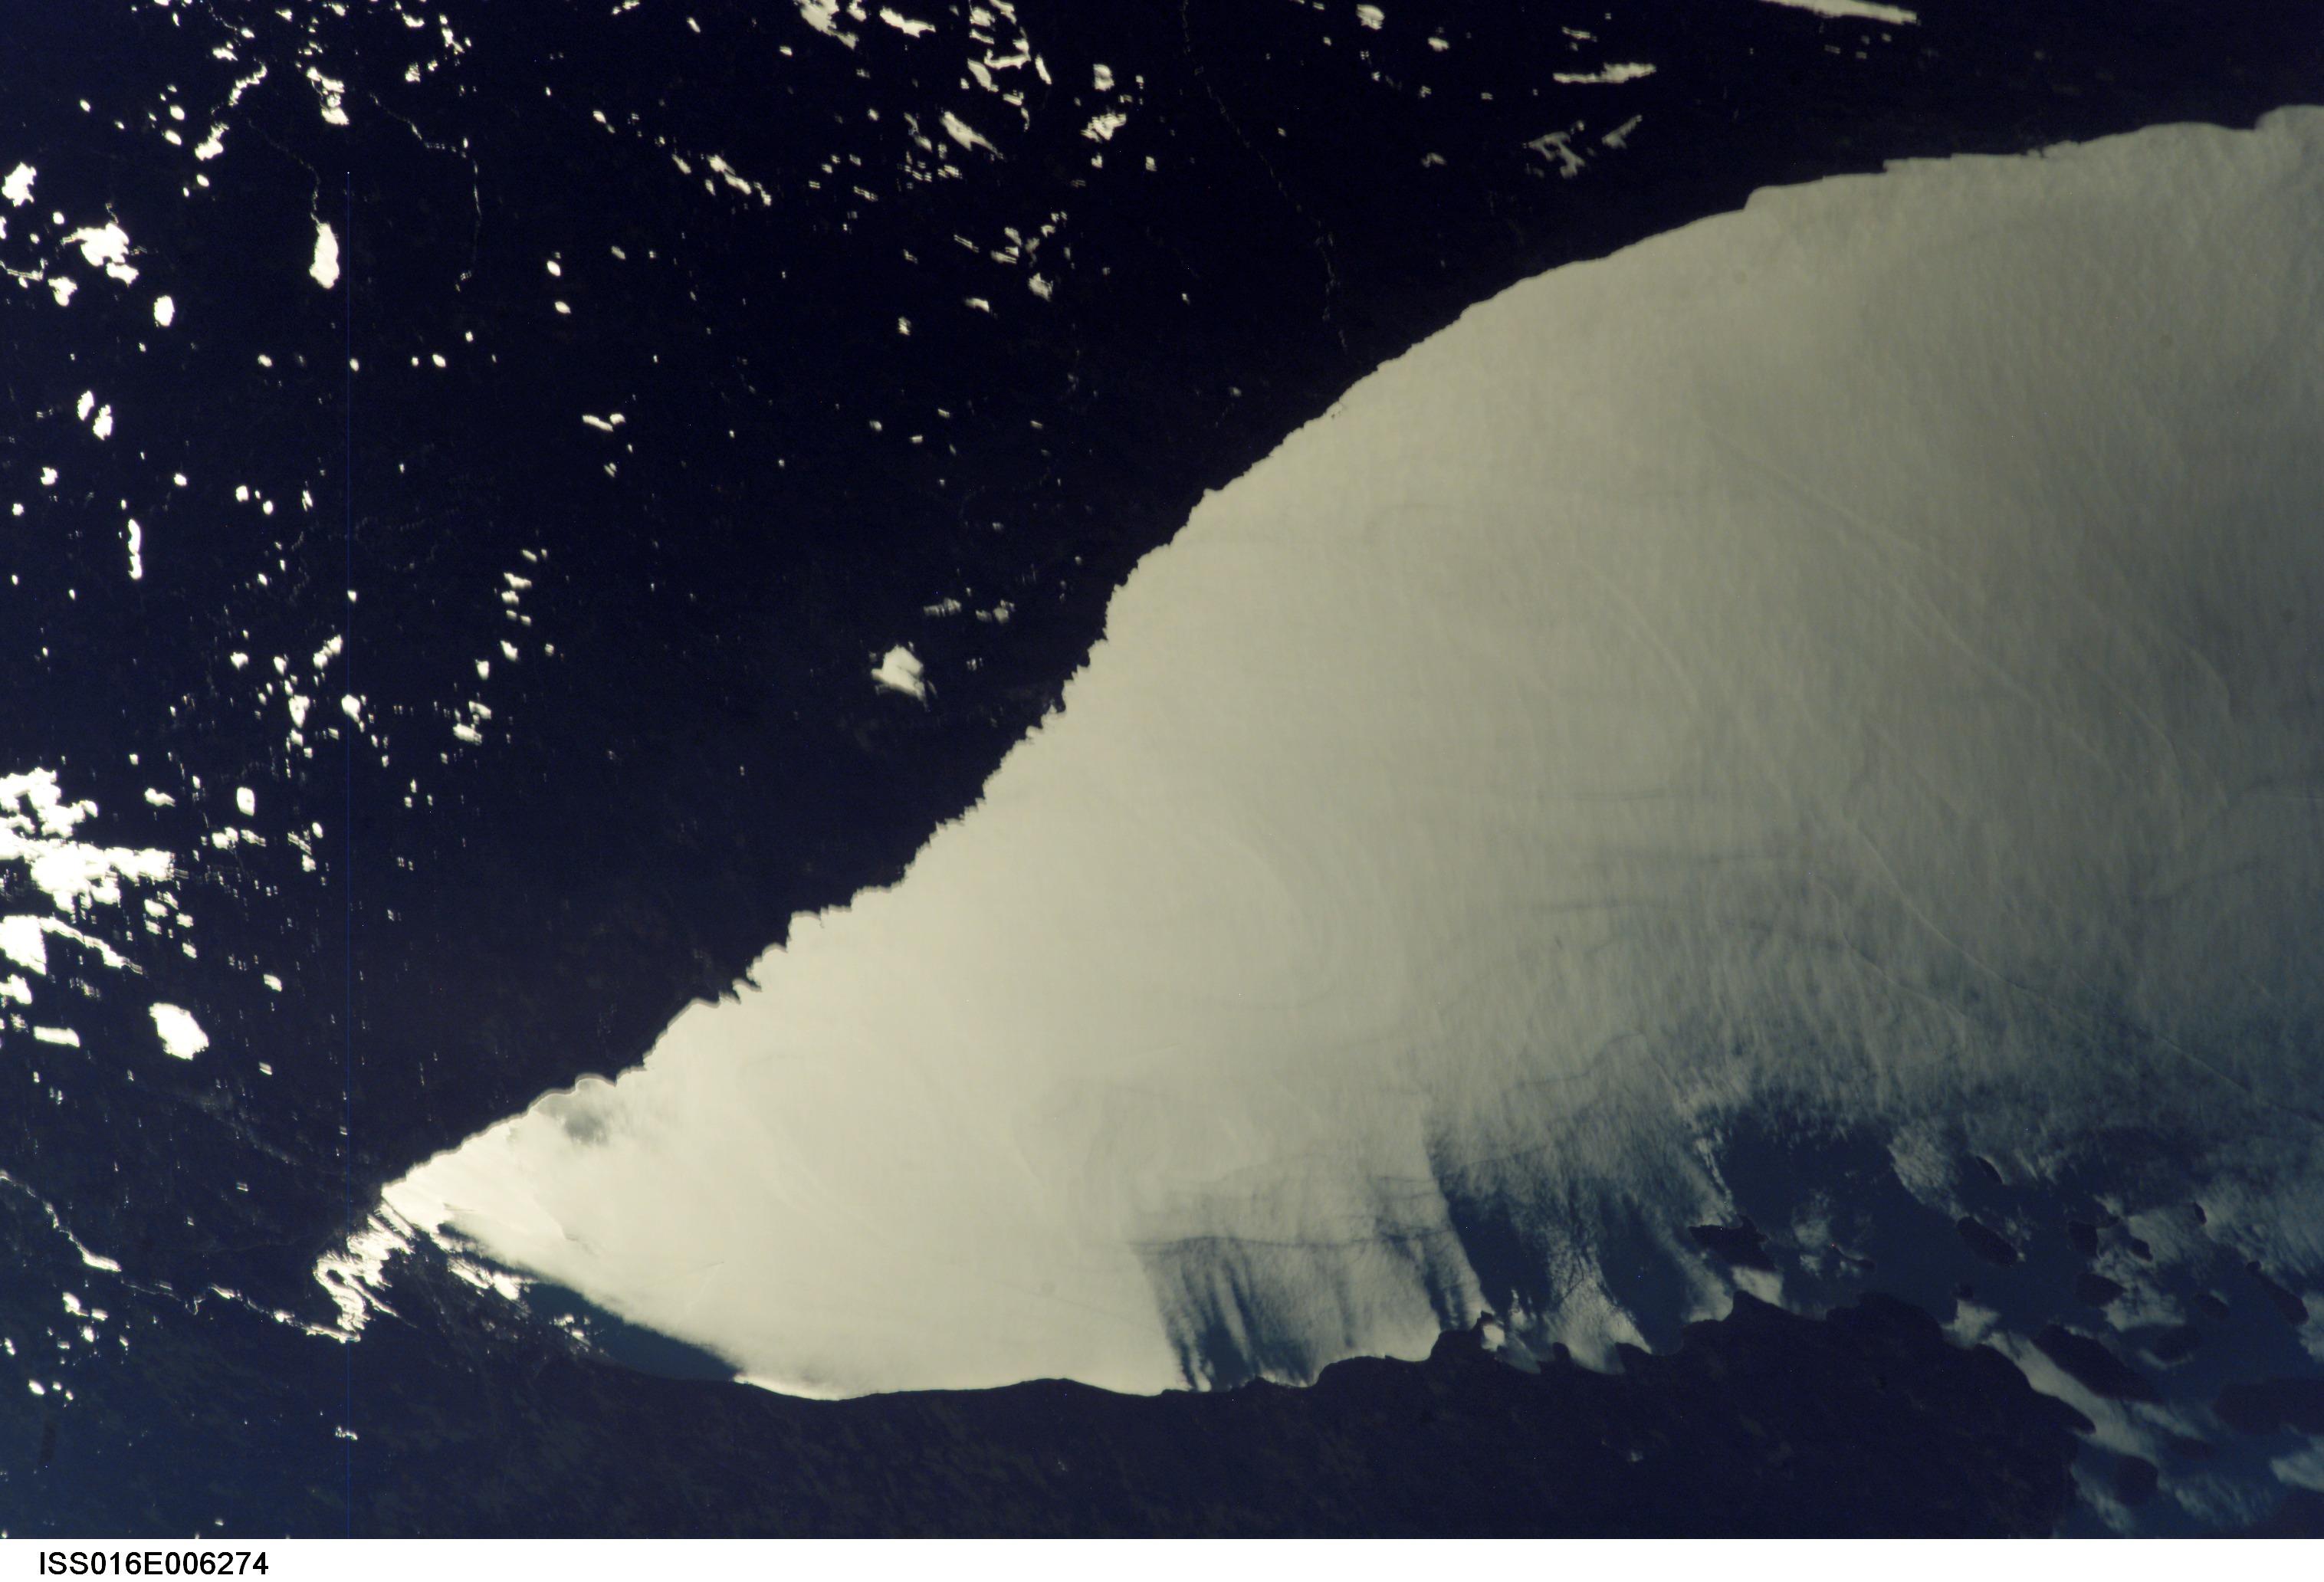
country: USA-MINNESOTA
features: LAKE SUPERIOR, DULUTH, SUNGLINT
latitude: 47.3
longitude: -91.2
